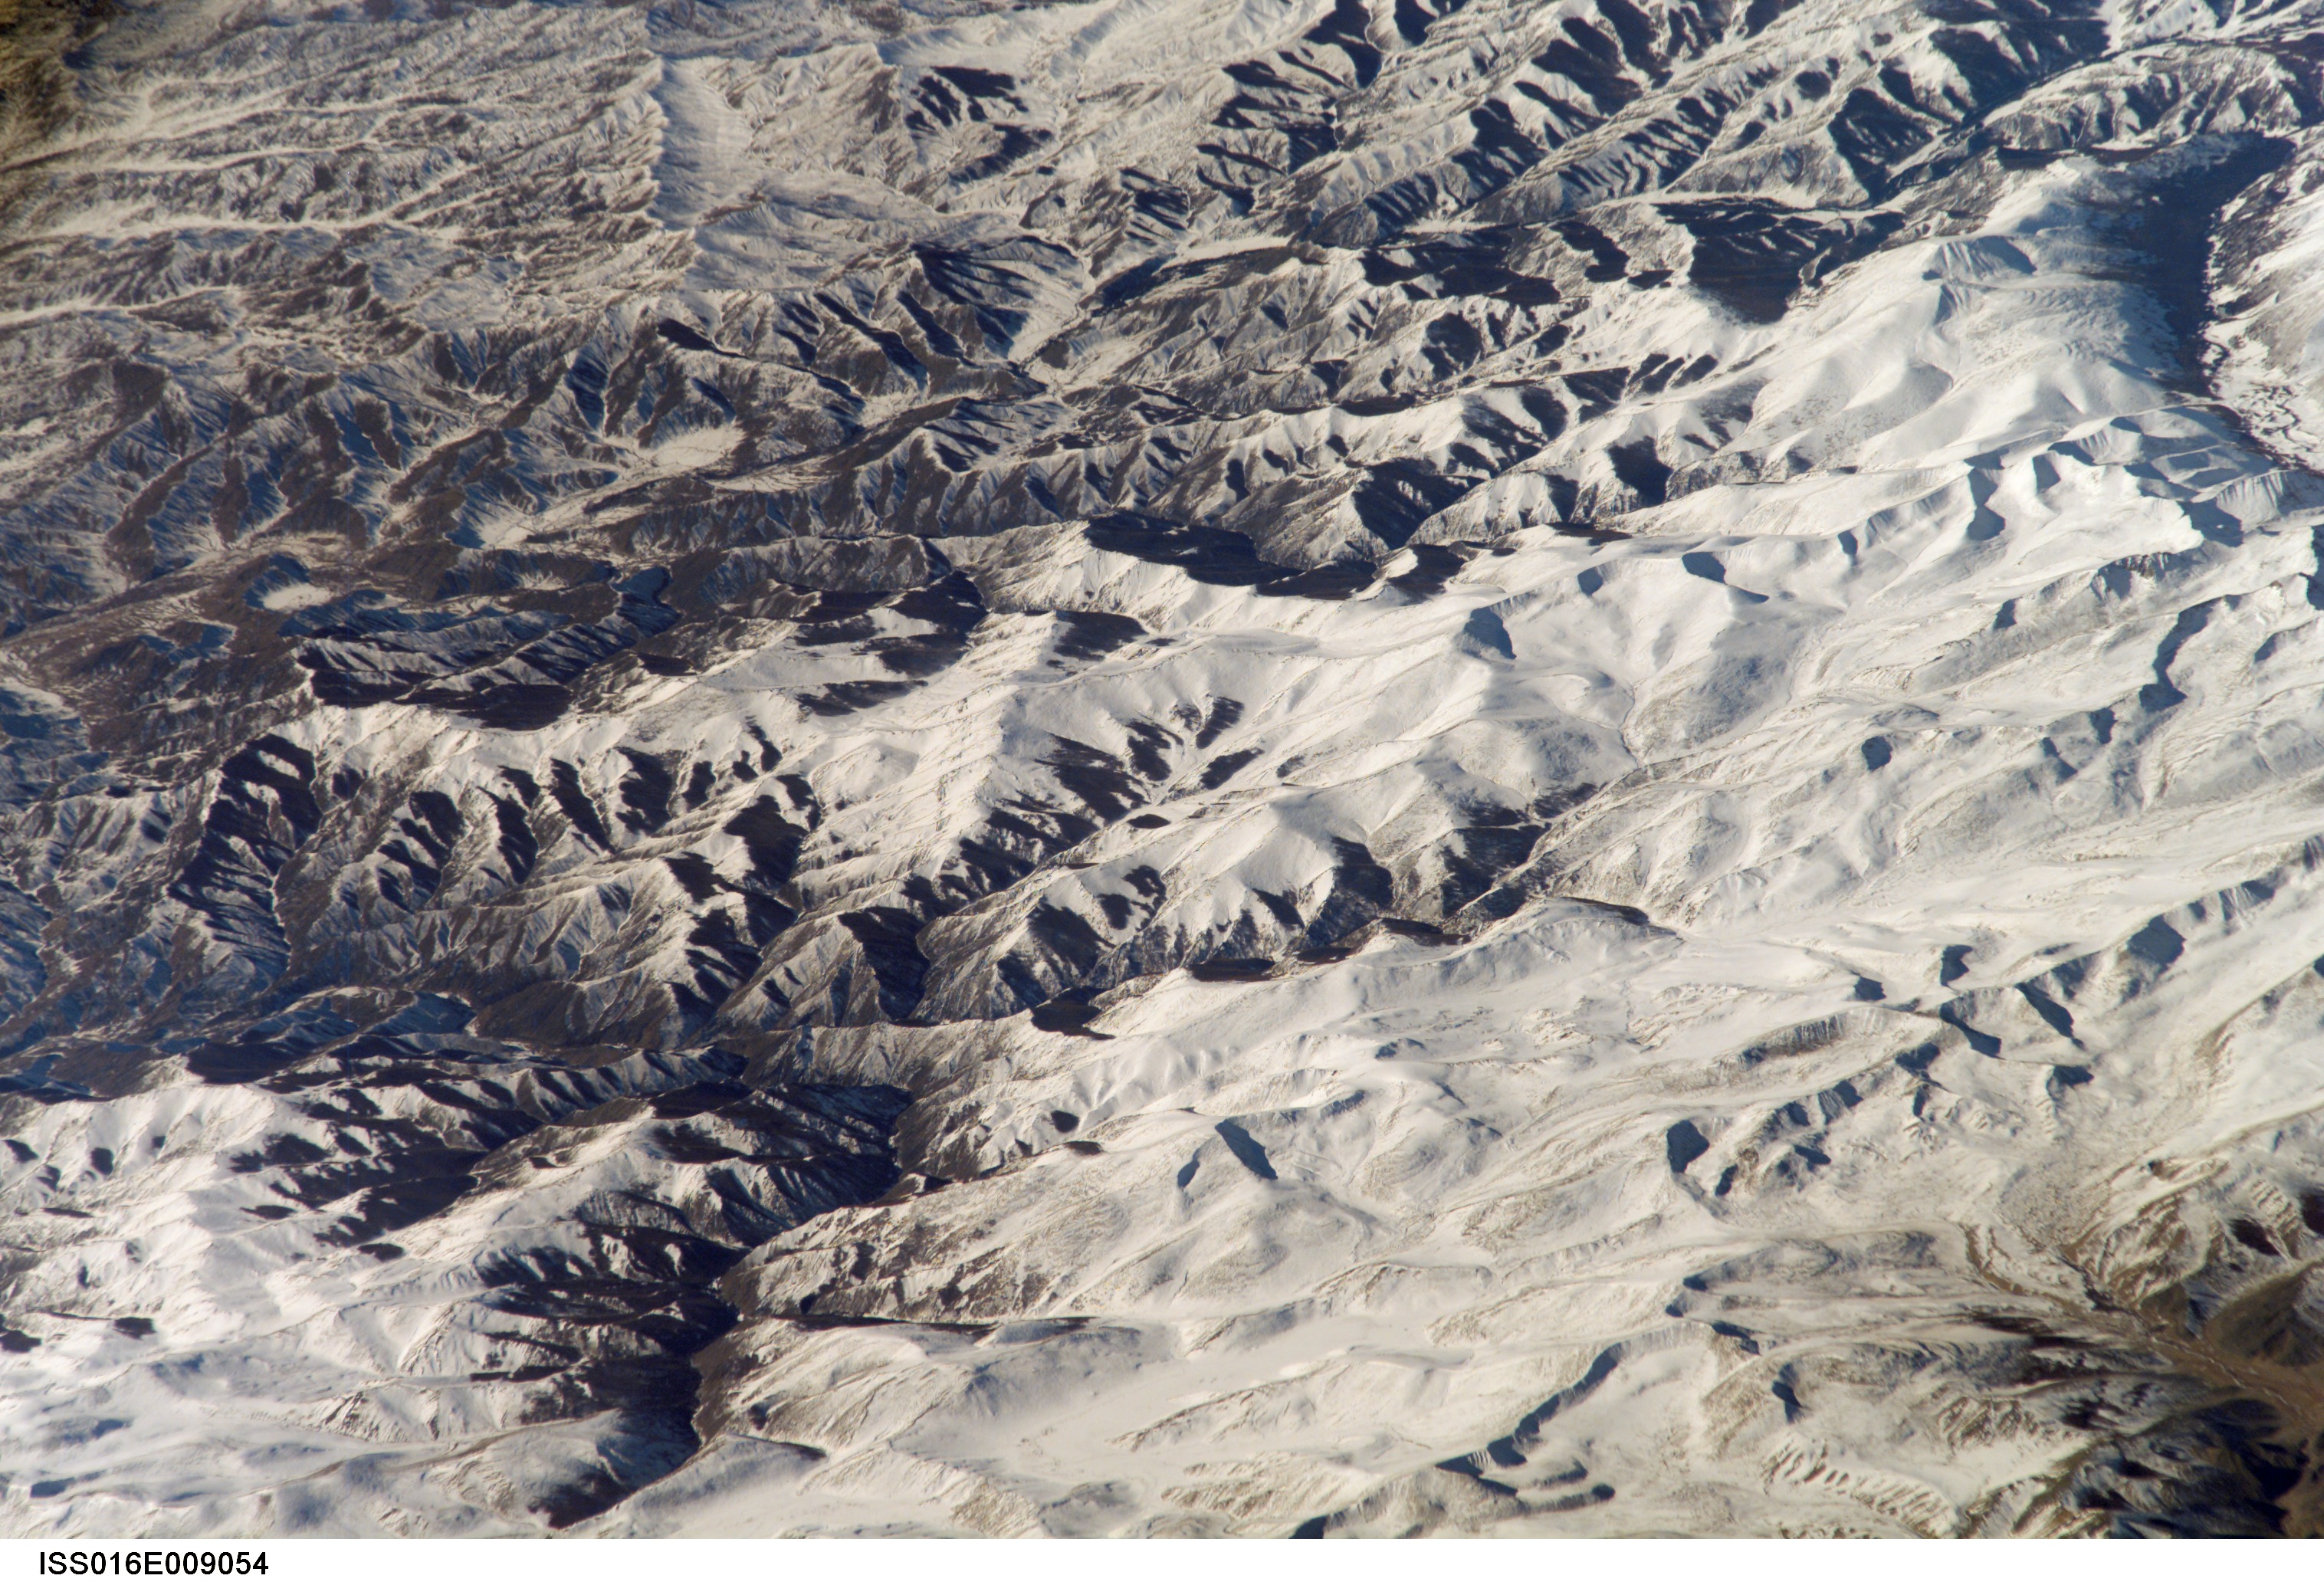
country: CHINA
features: ALTAI MOUNTAINS, SNOW
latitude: 46.9
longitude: 90.5
